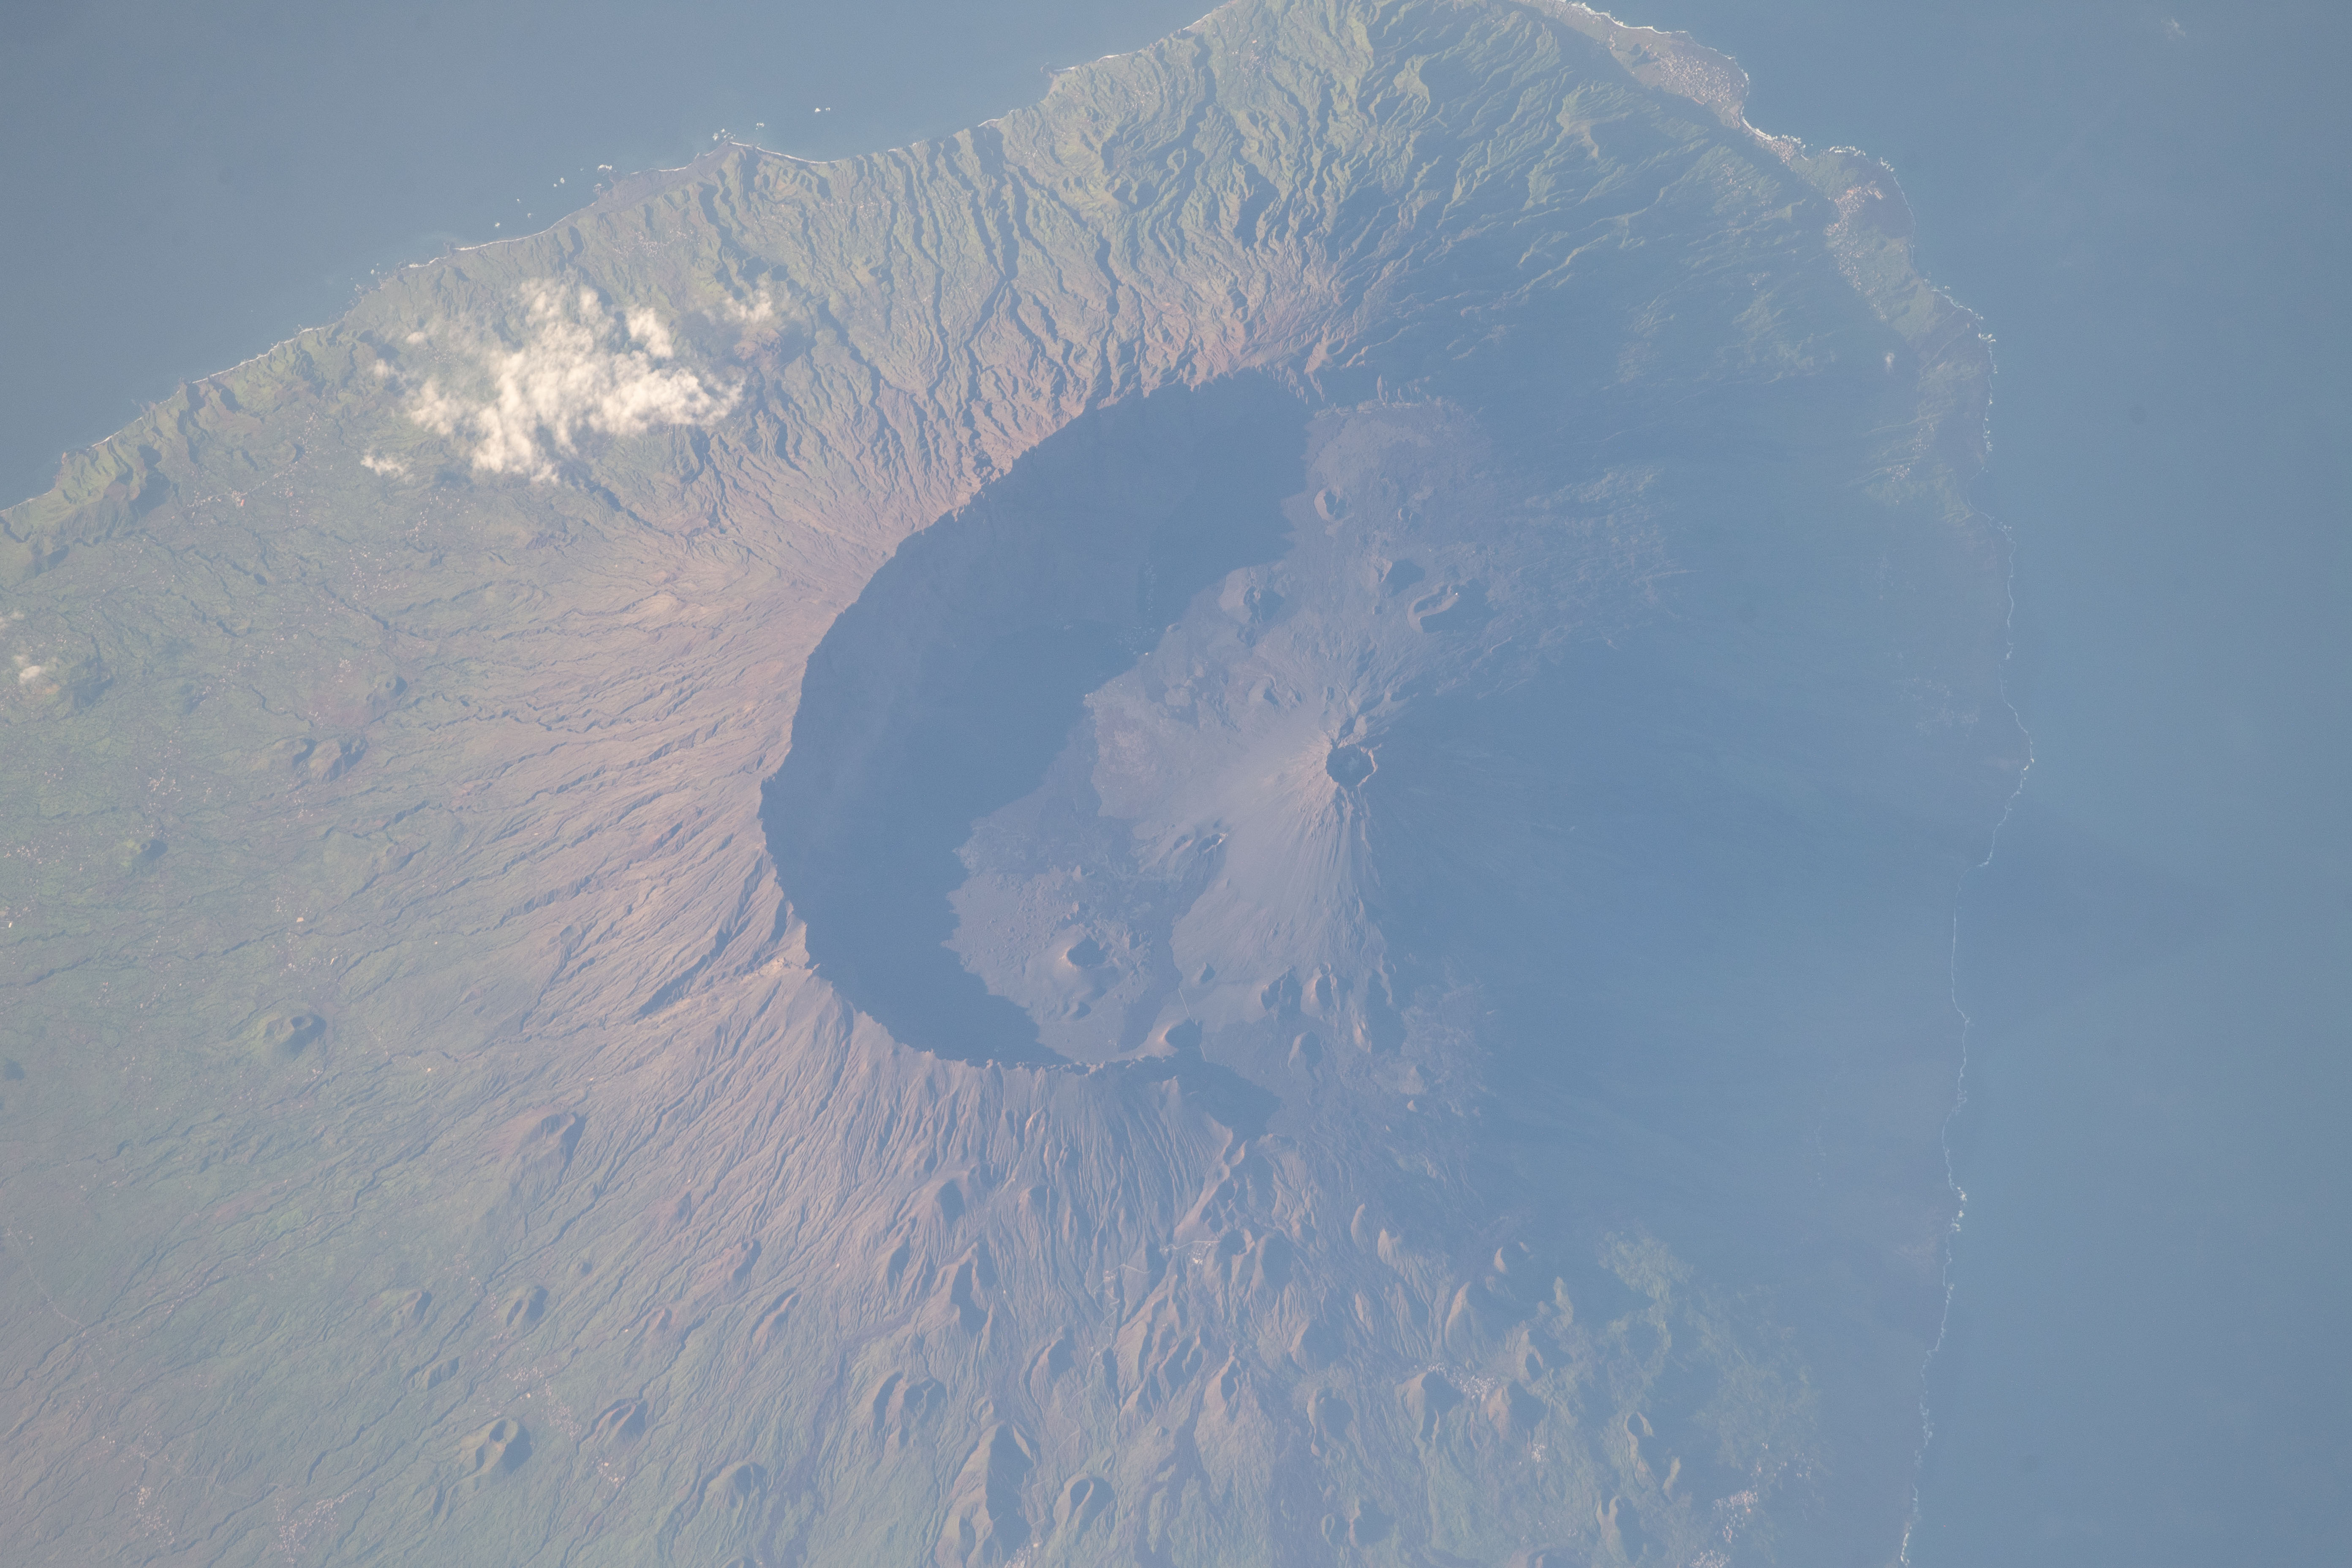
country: CAPE VERDE ISLANDS
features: SAO FILIPE, FOGO NATIONAL PARK, DO FOGO ISLAND
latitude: 14.9
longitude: -24.4
